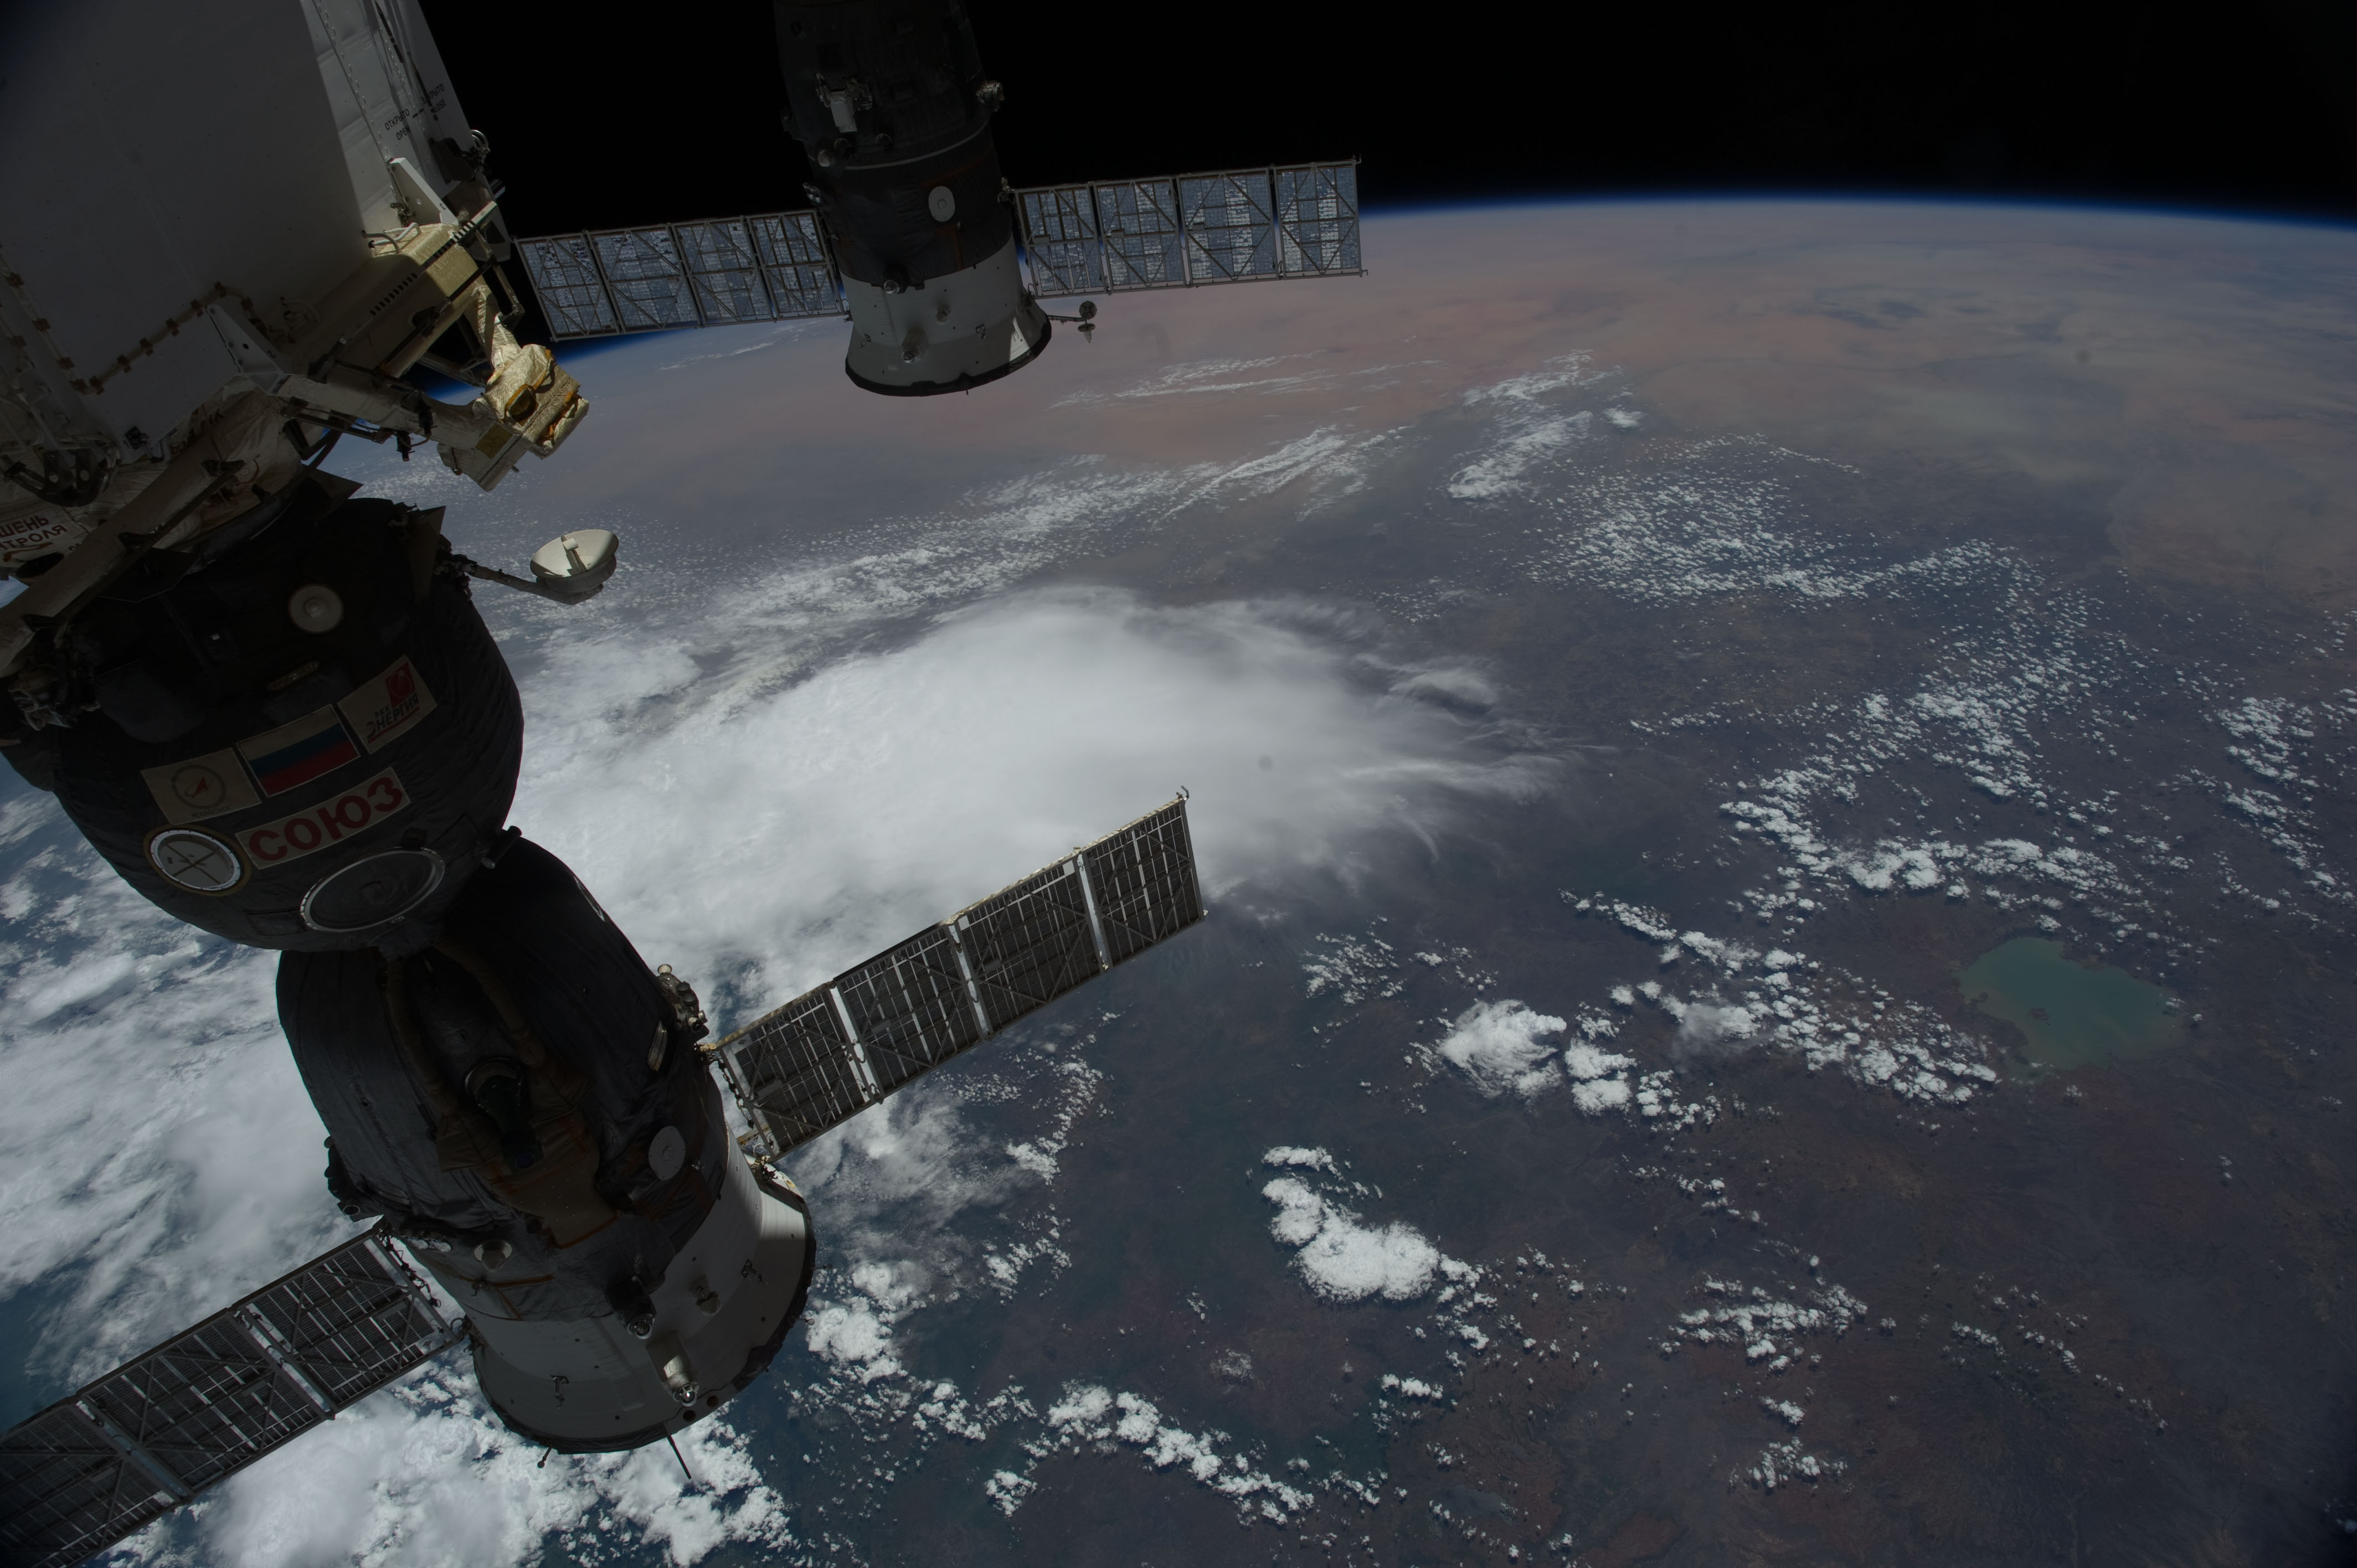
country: ETHIOPIA
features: PAN-ETHIOPIAN HIGHLANDS, L. TANA, ISS
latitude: 10.5
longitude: 35.5
